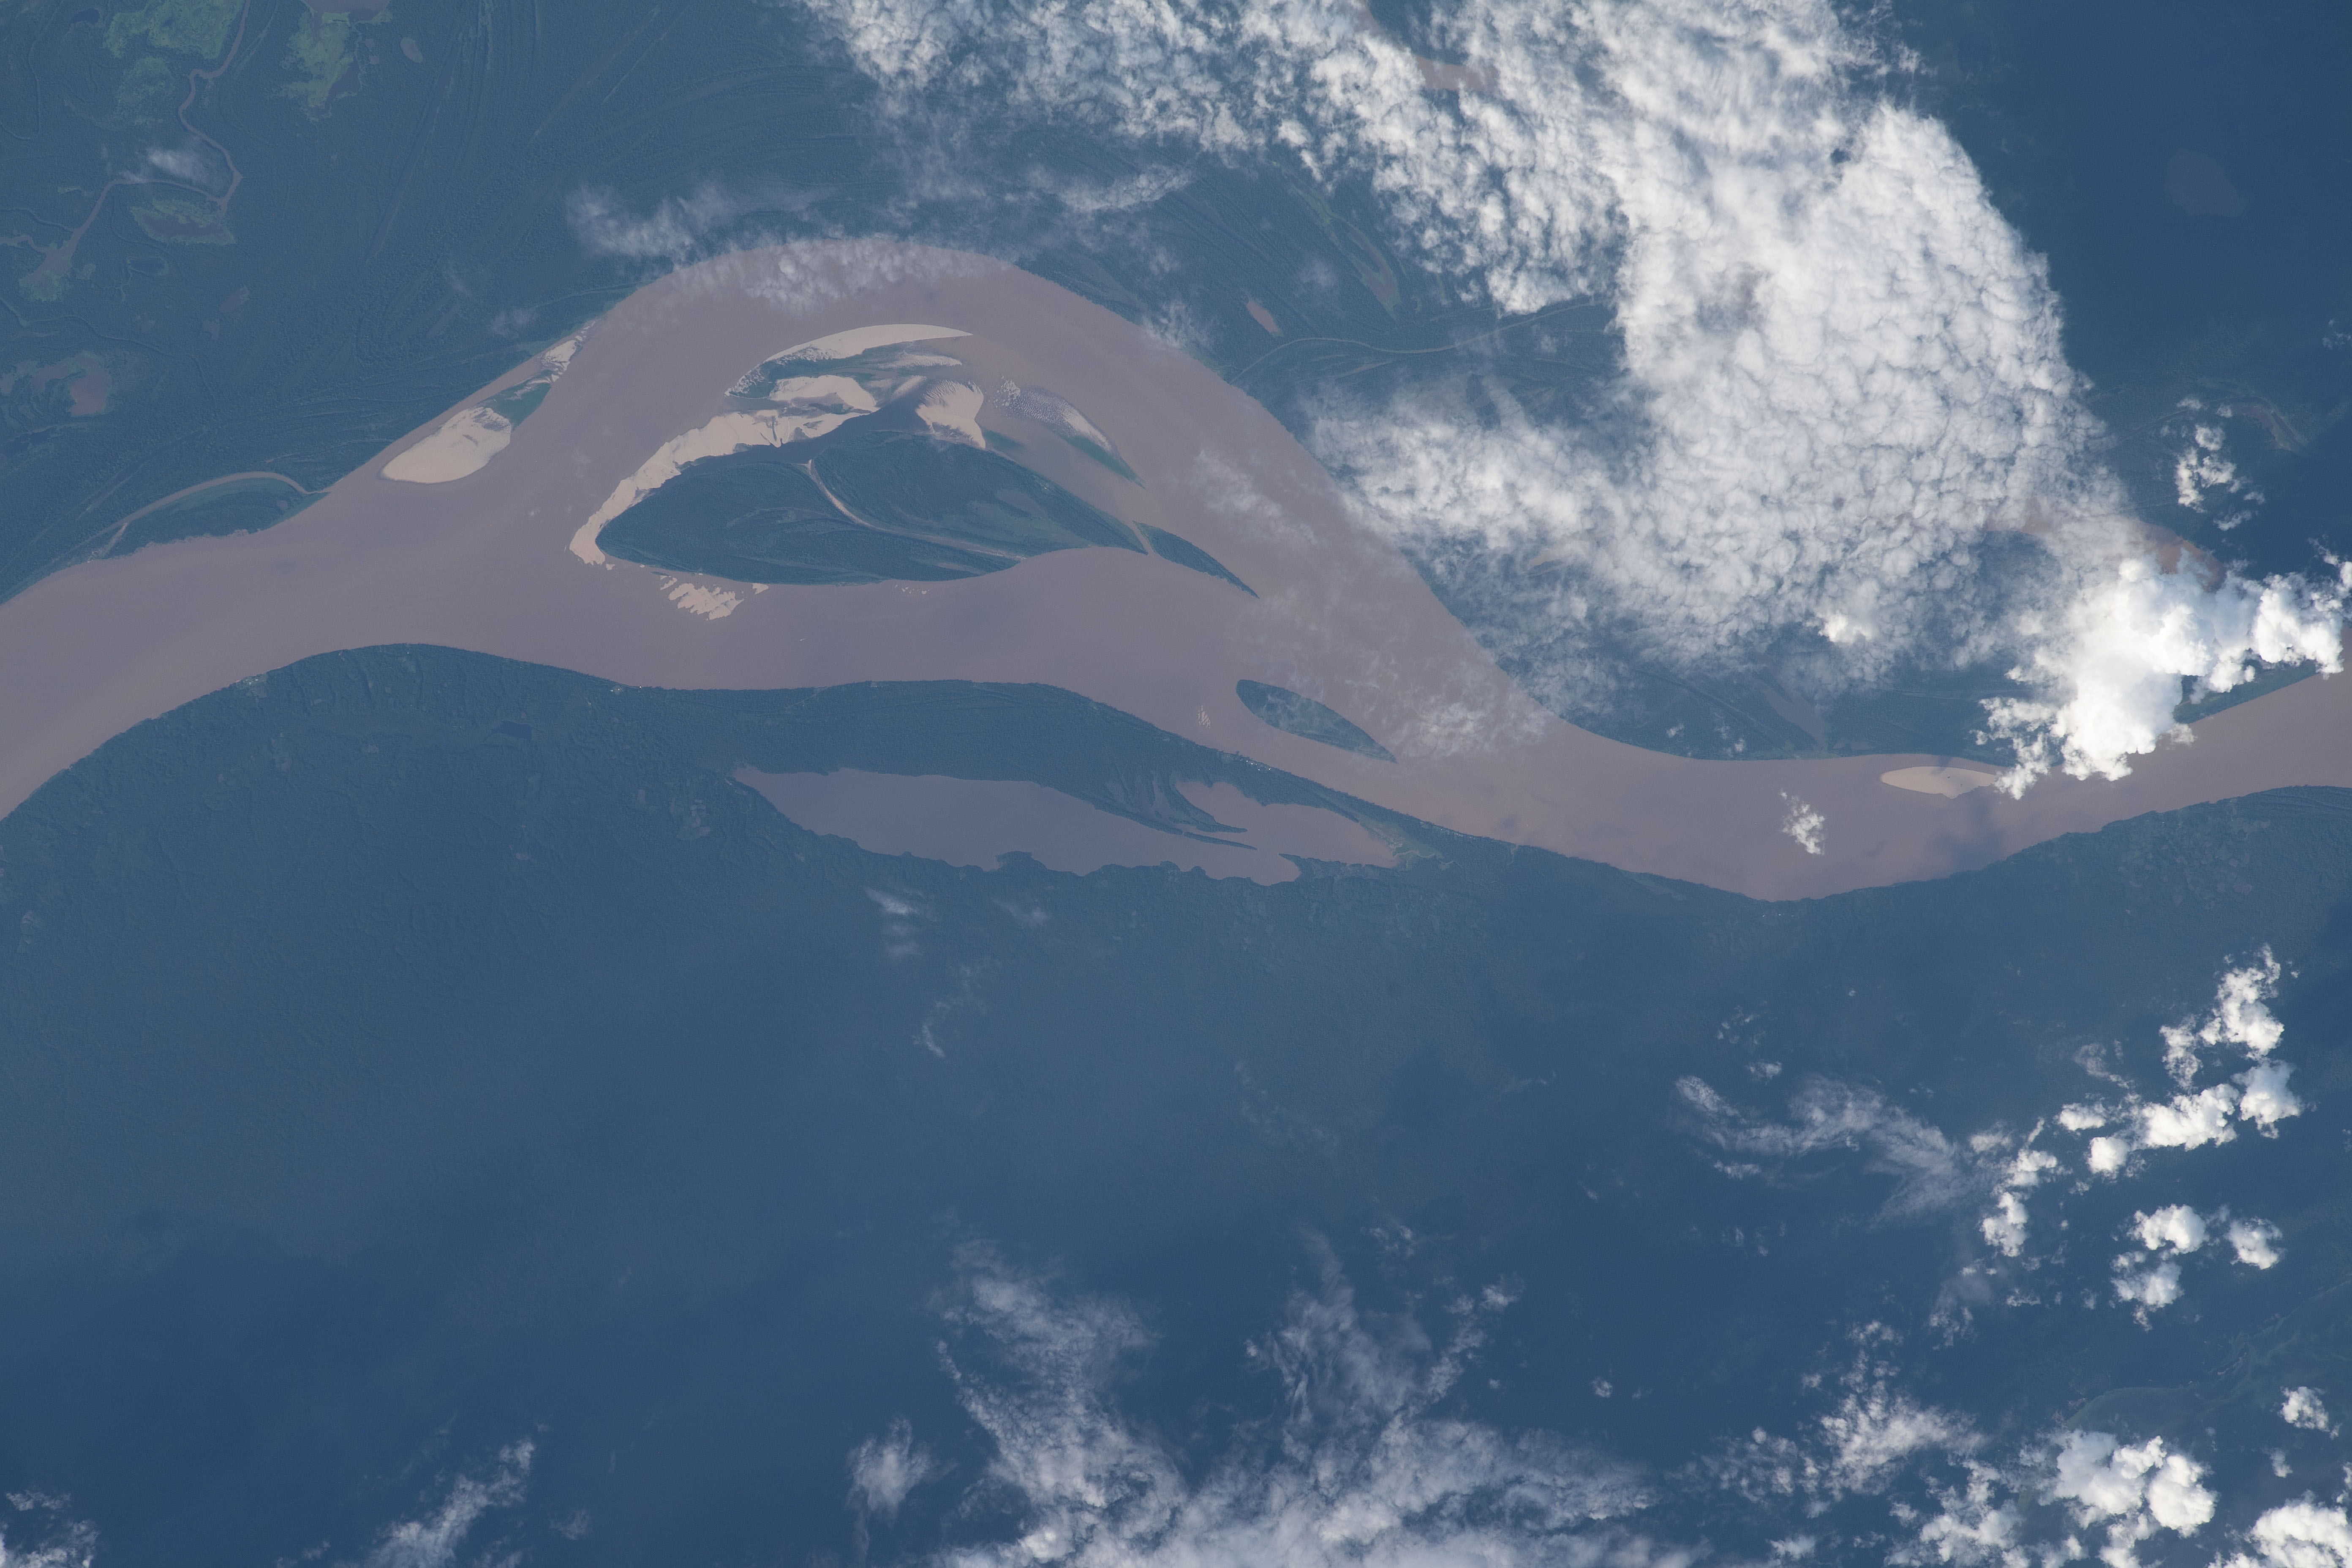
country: BRAZIL
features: AMAZON RIVER, LAGO APAURA
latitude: -3.9
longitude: -63.5
